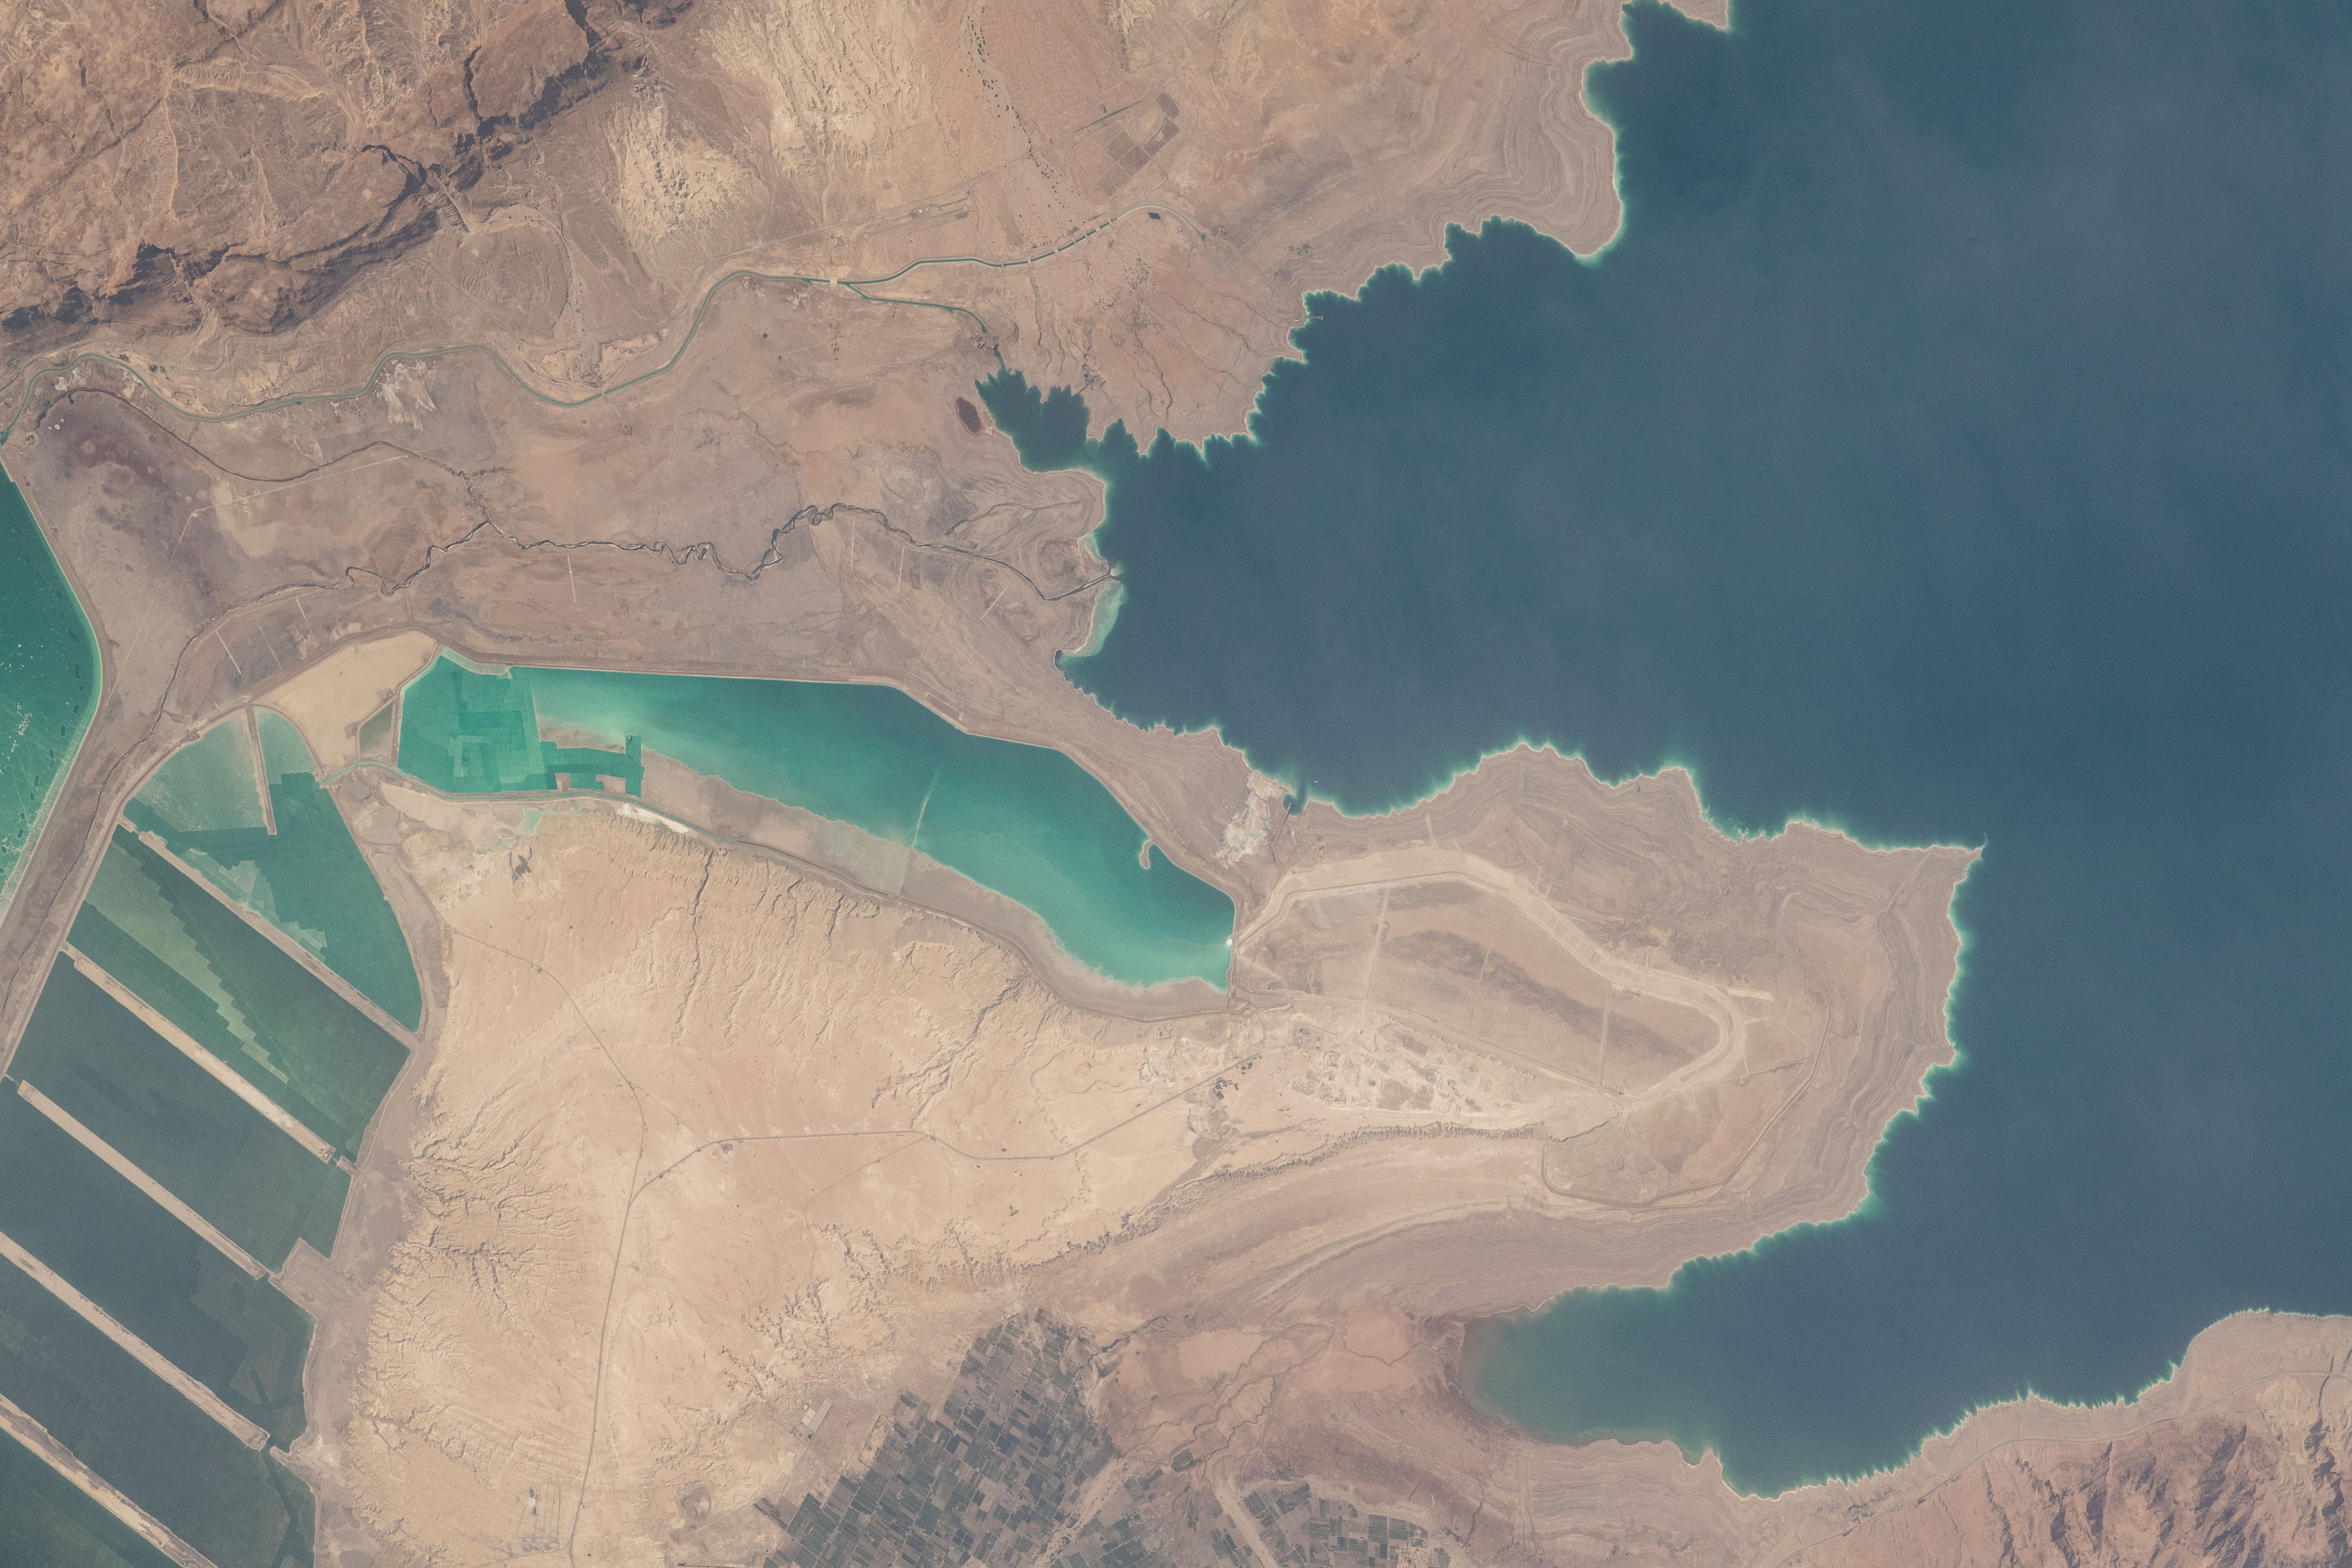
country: ISRAEL
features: DEAD SEA
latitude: 31.3
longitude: 35.5
